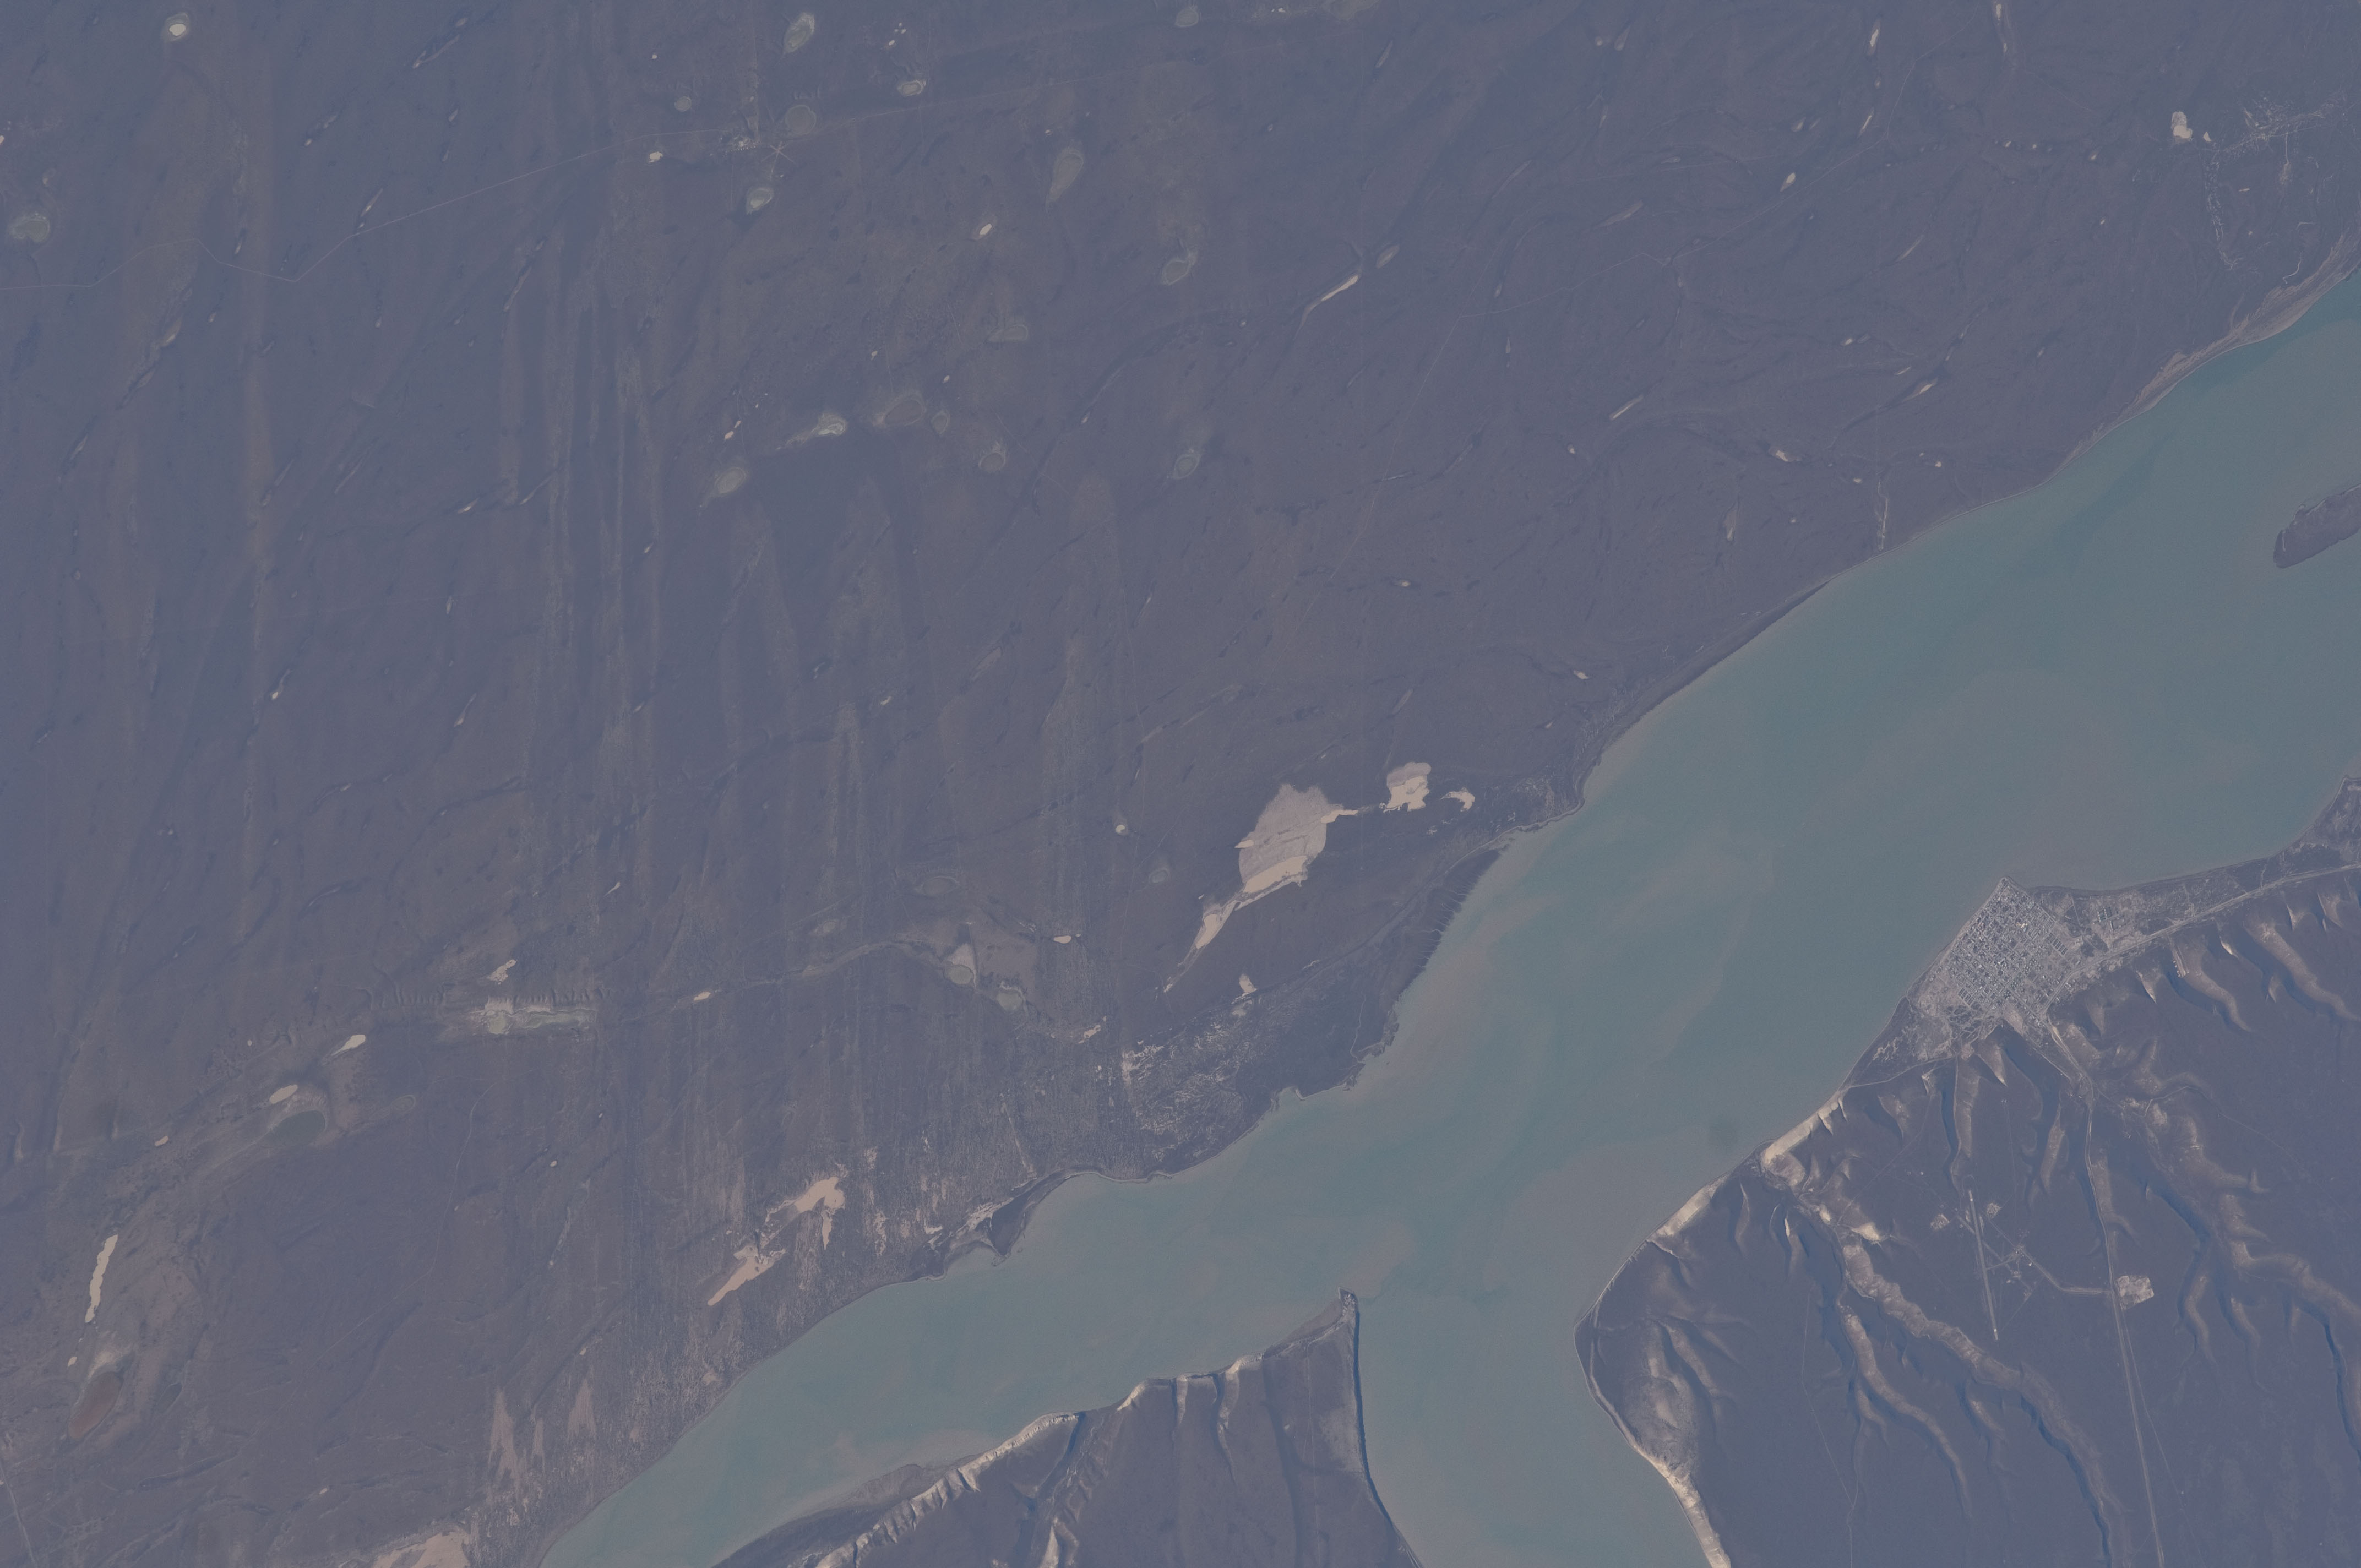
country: ARGENTINA
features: SANTA CRUZ R., PUERTO SANTA CRUZ
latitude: -49.9
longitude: -68.5
